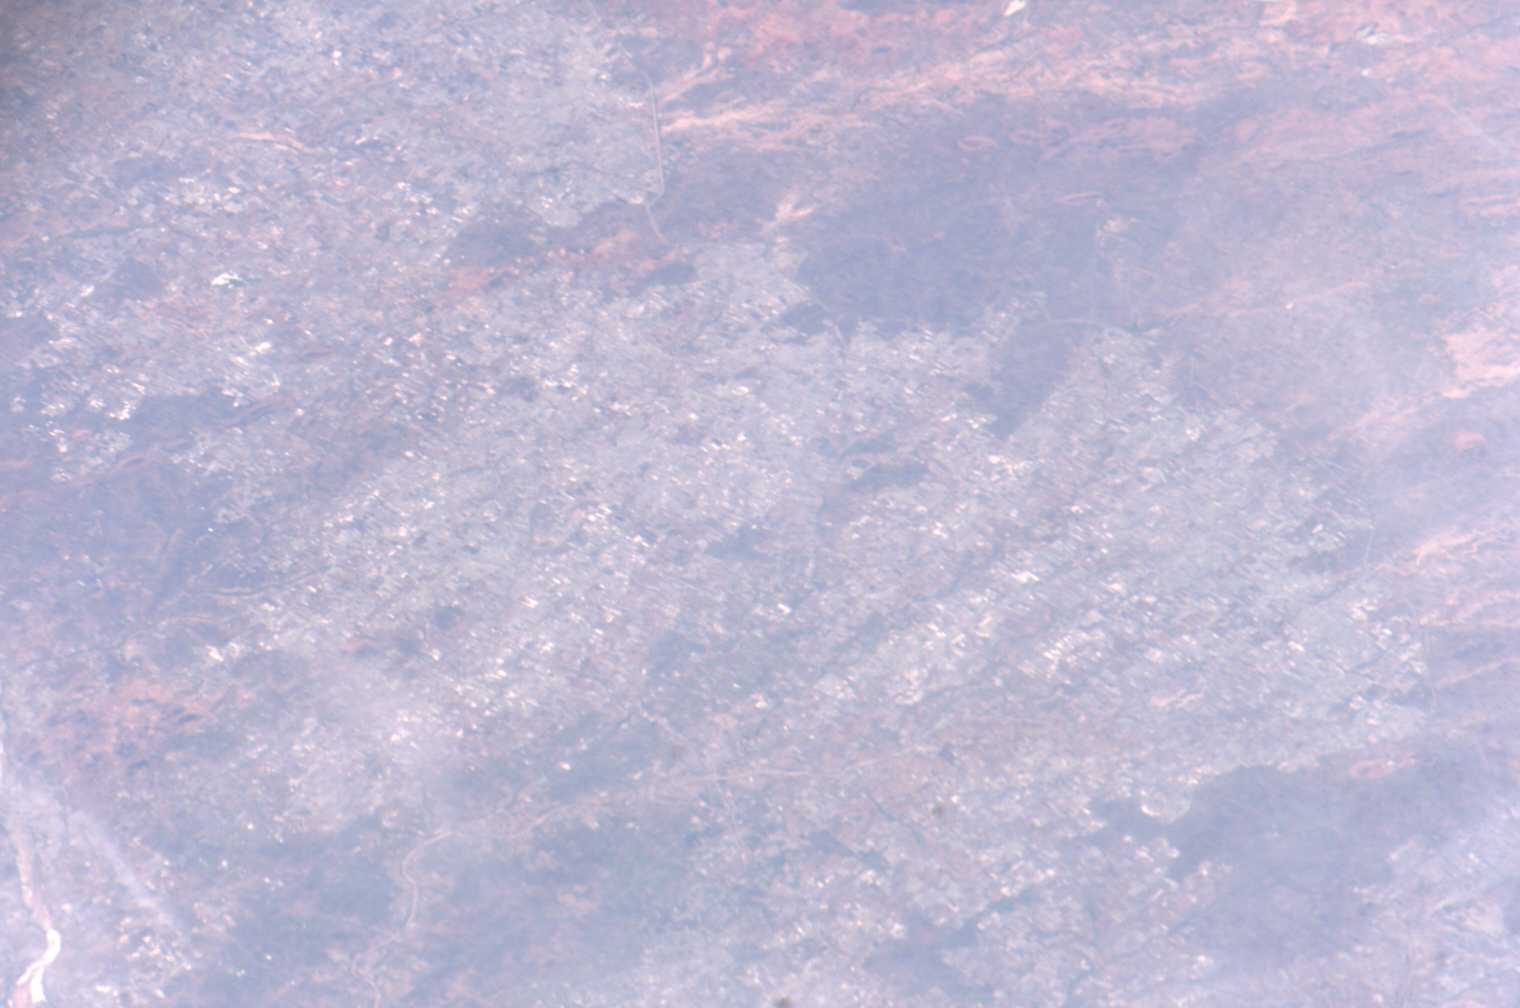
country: INDIA
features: GANGAWATI, URBAN LAND COVER
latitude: 15.5
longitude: 76.6
